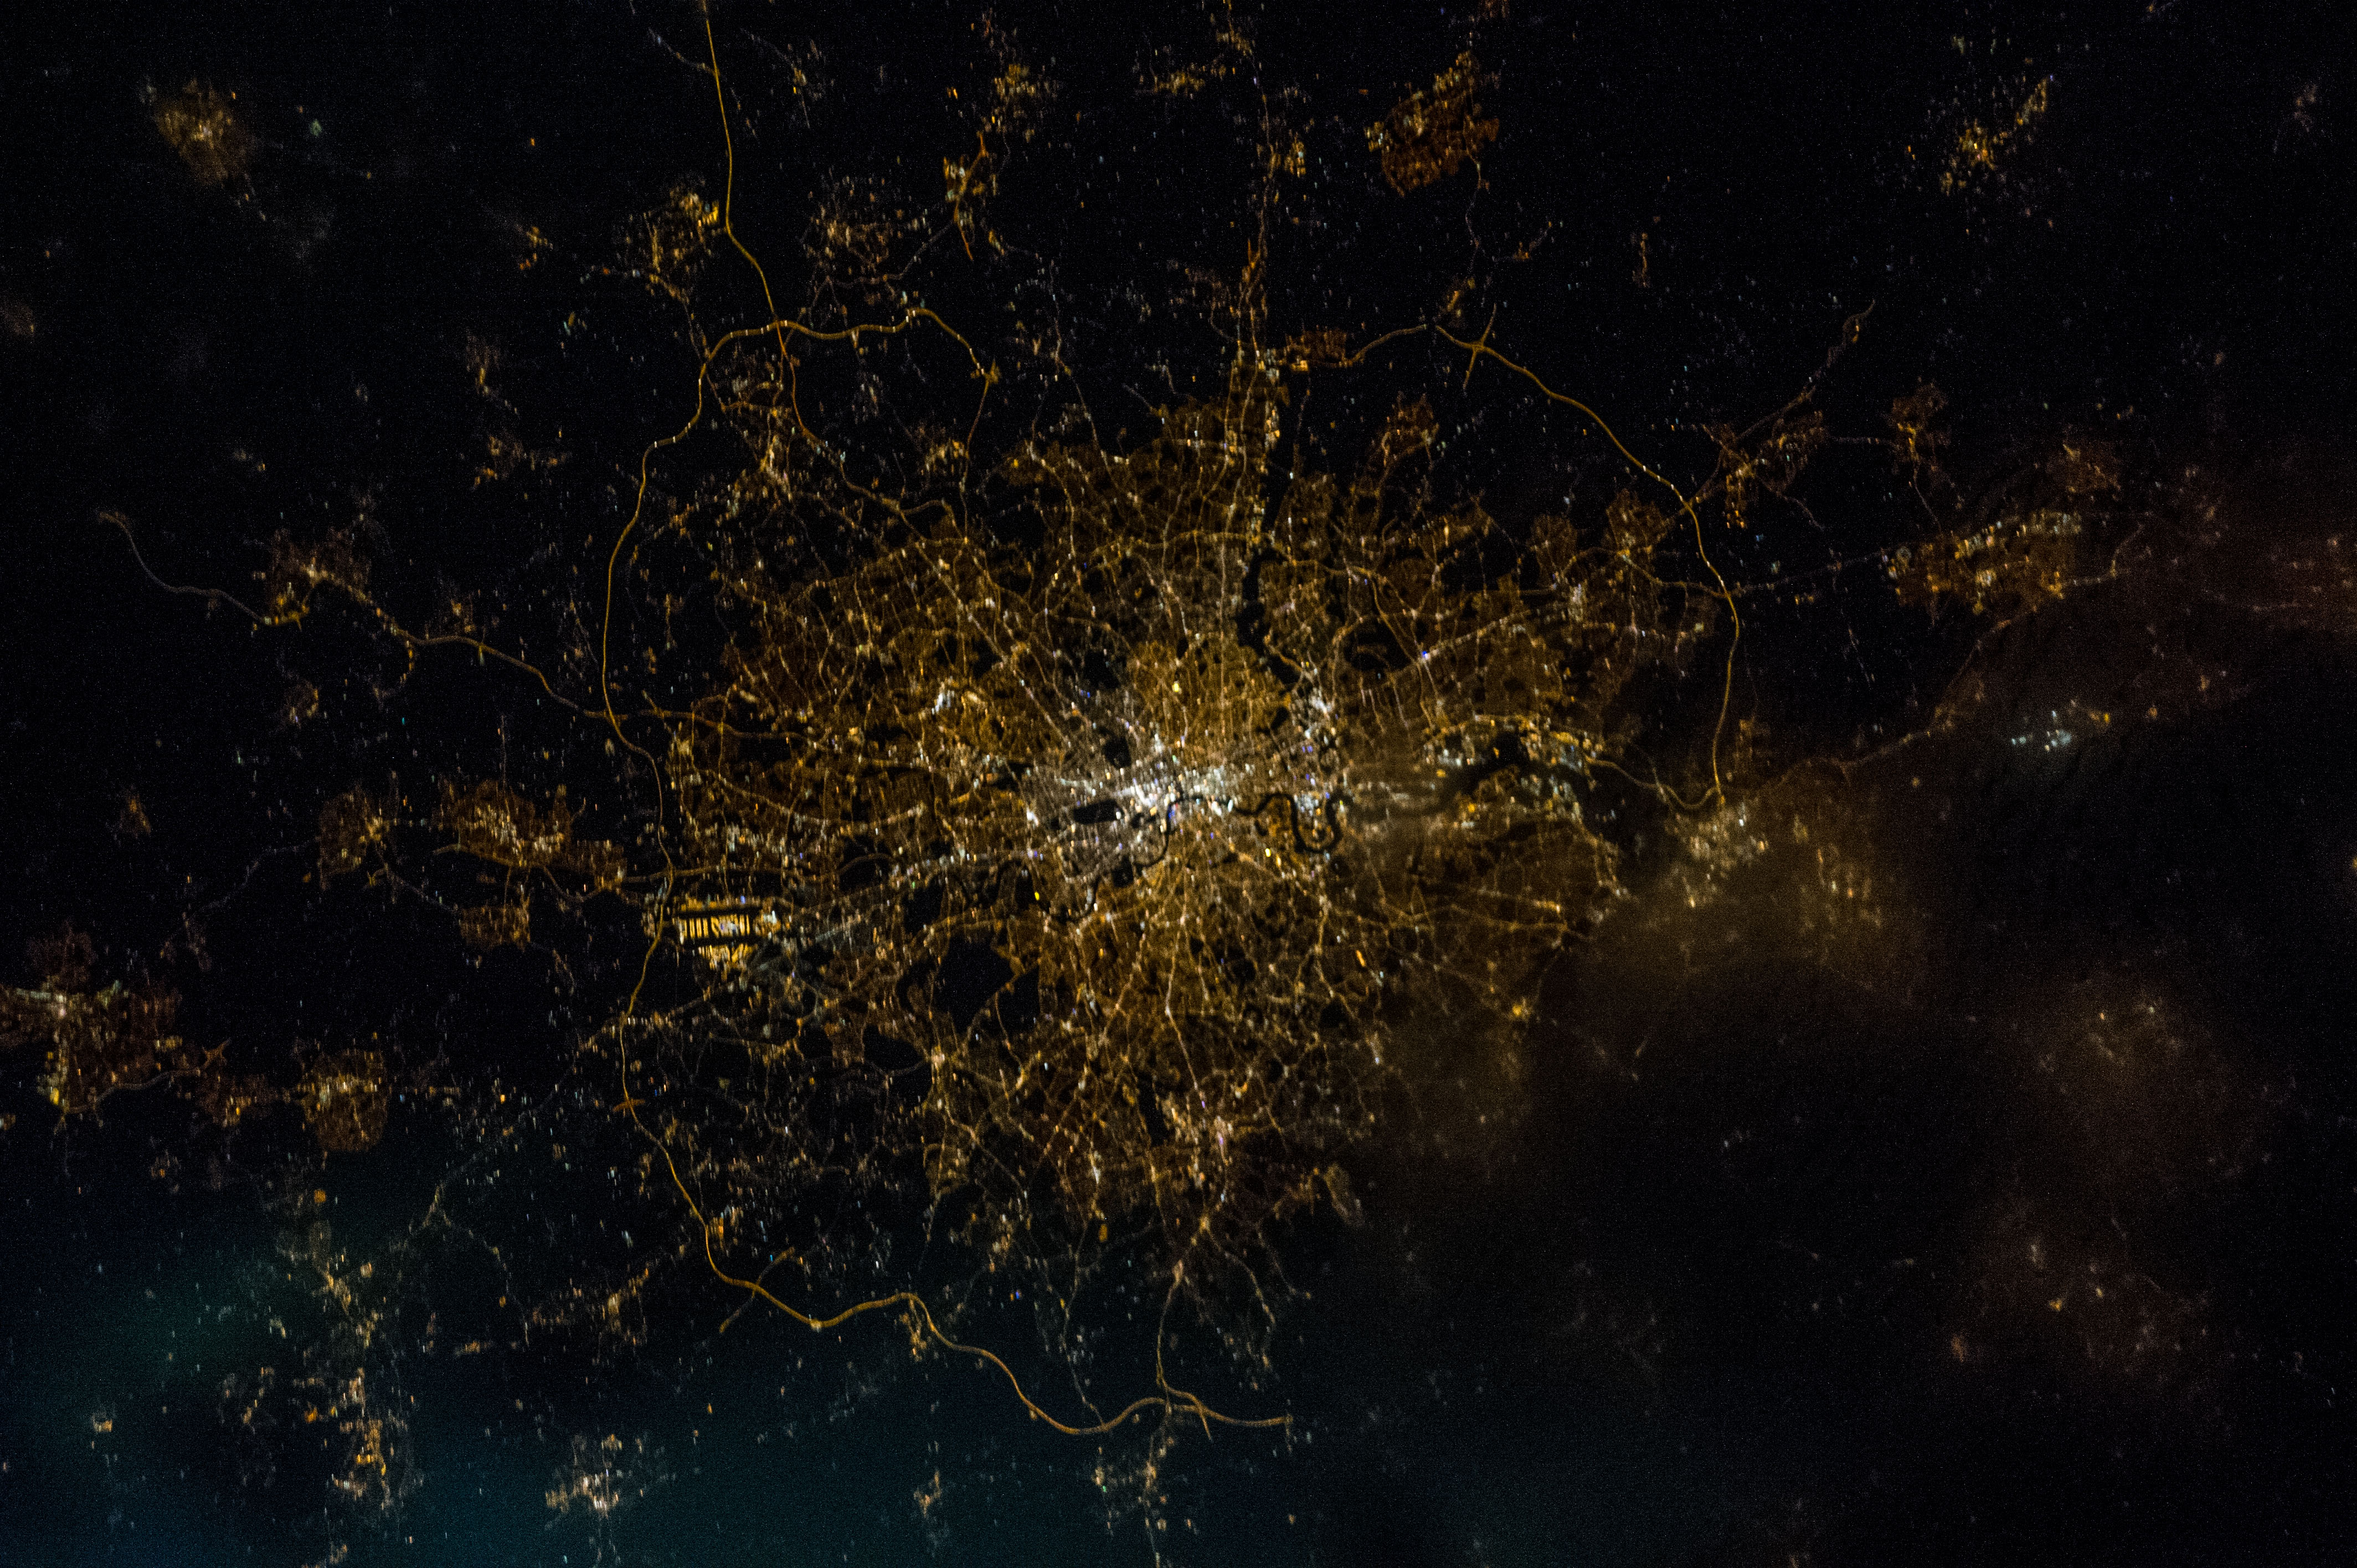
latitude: 51.5
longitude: -0.1
